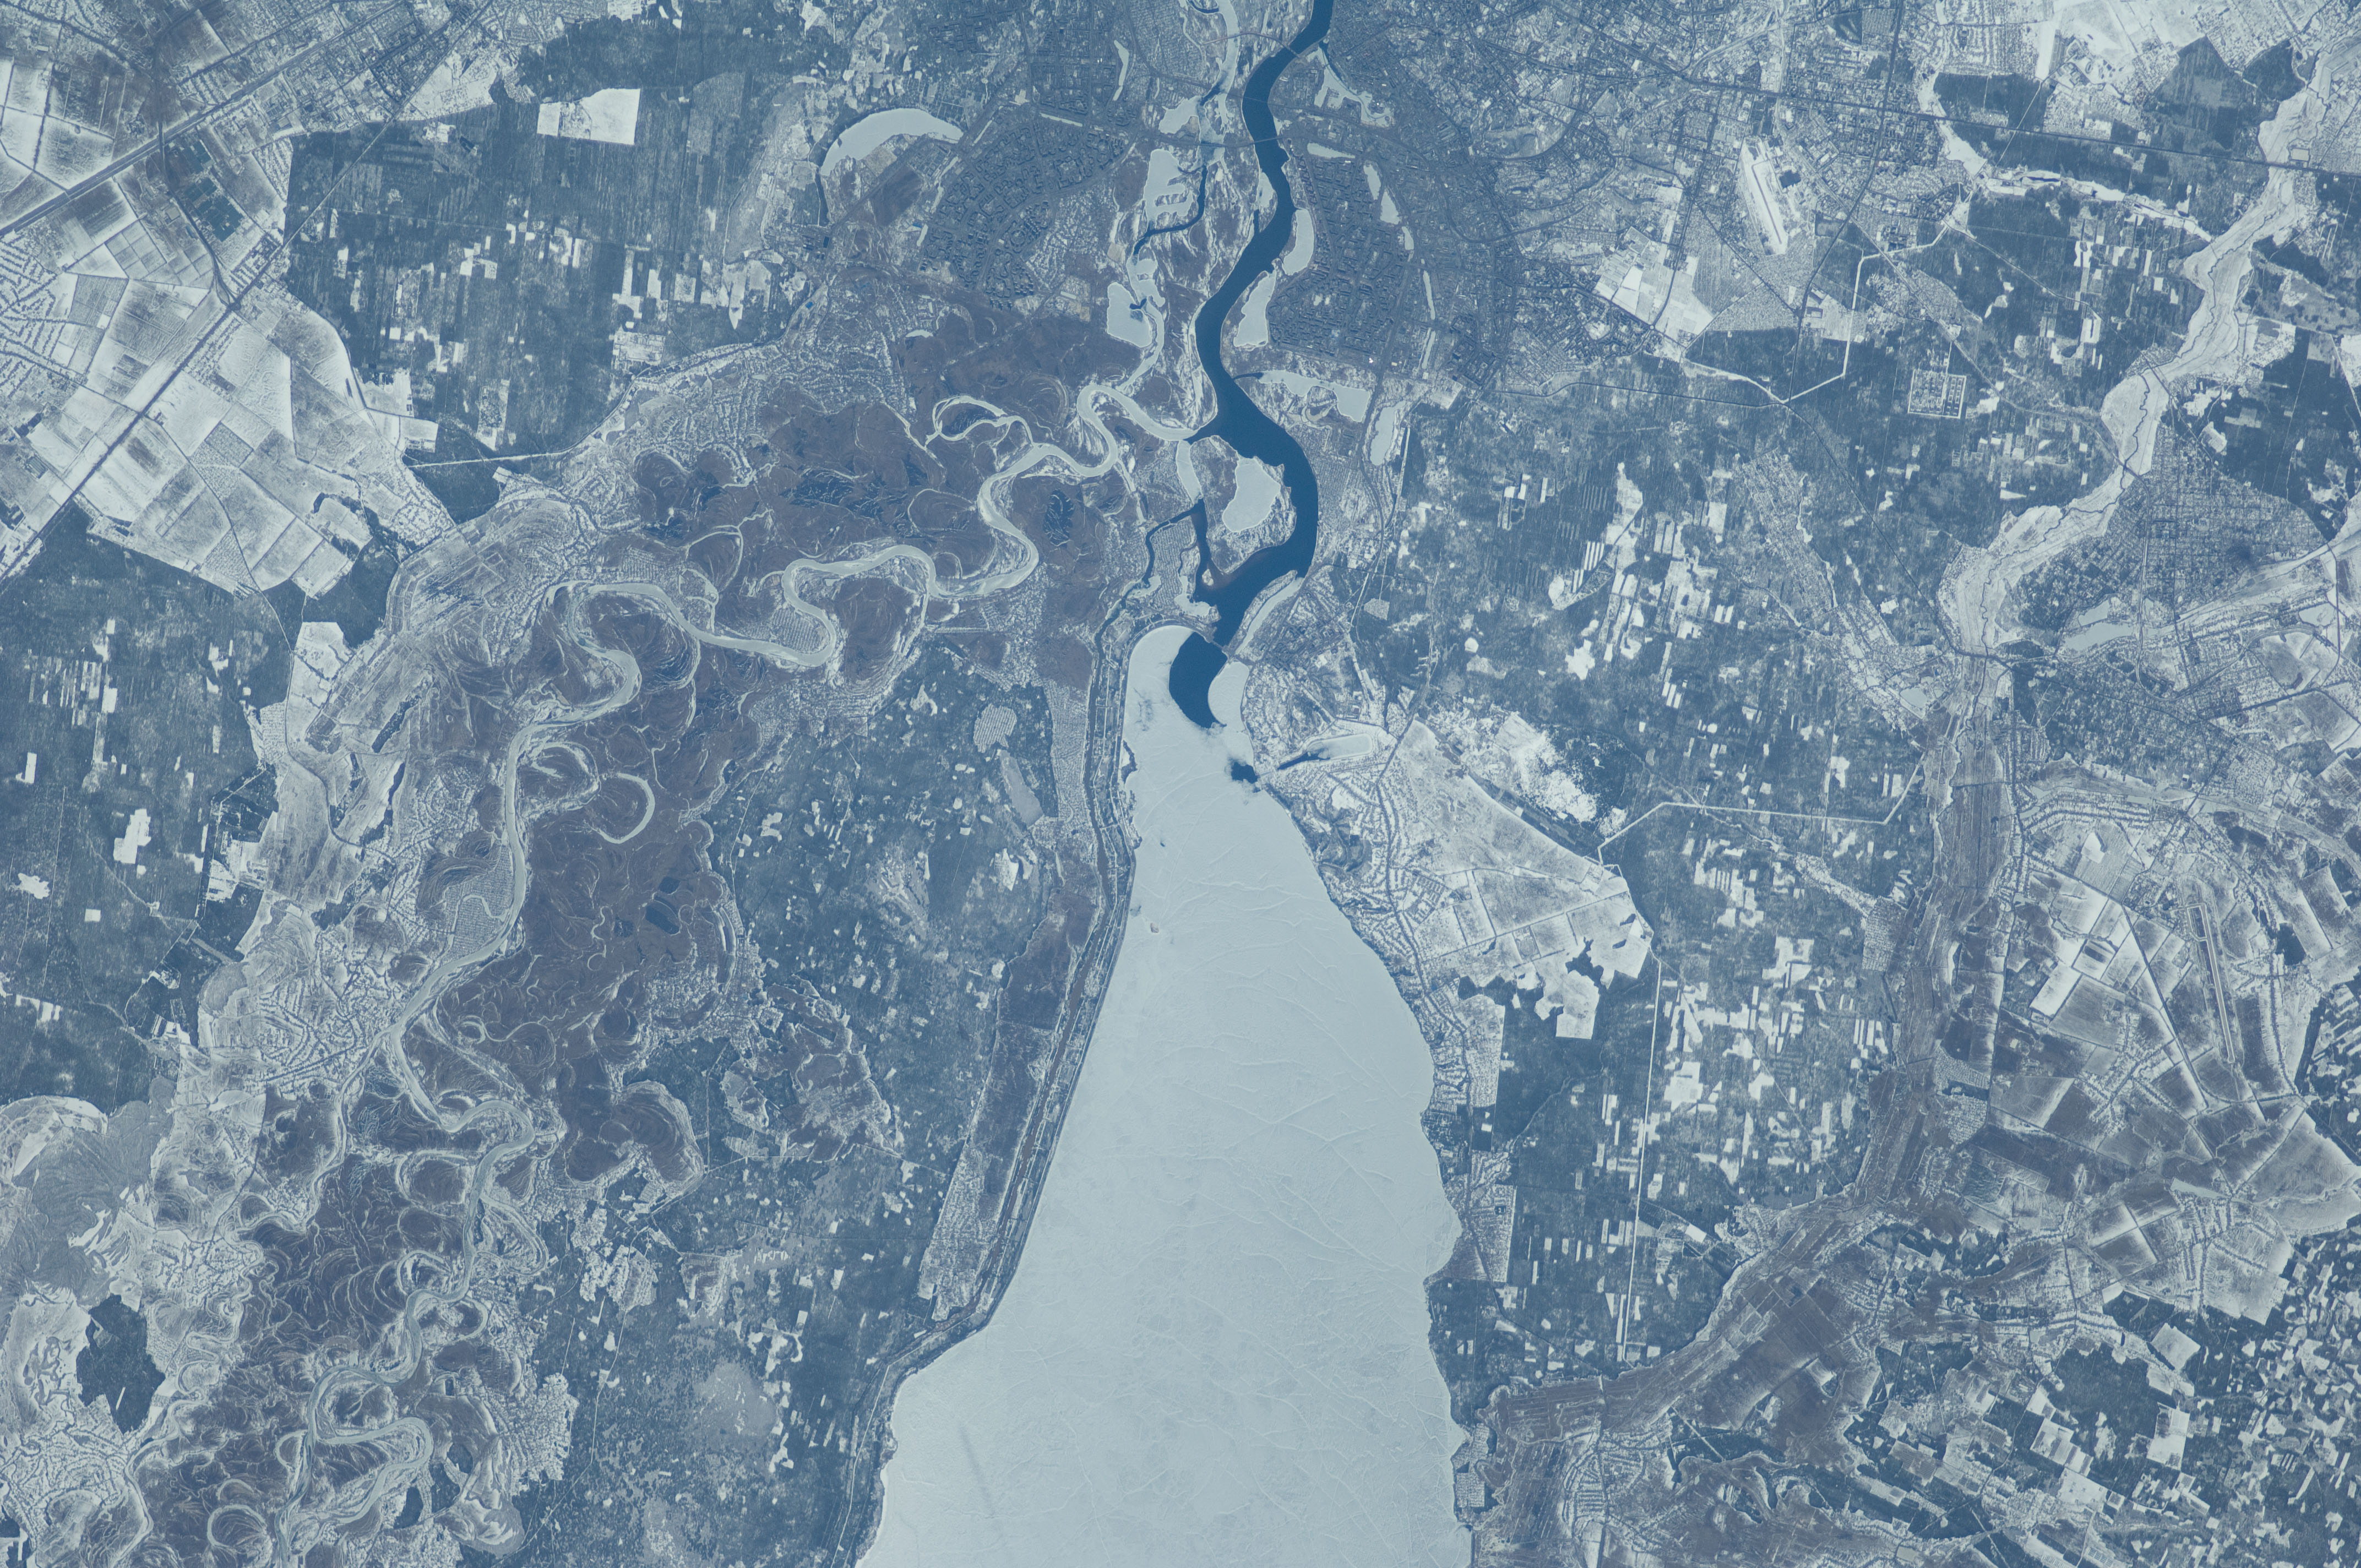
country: UKRAINE
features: KIEV RESERVOIR, DNIEPER R., AGR.
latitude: 50.6
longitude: 30.5
